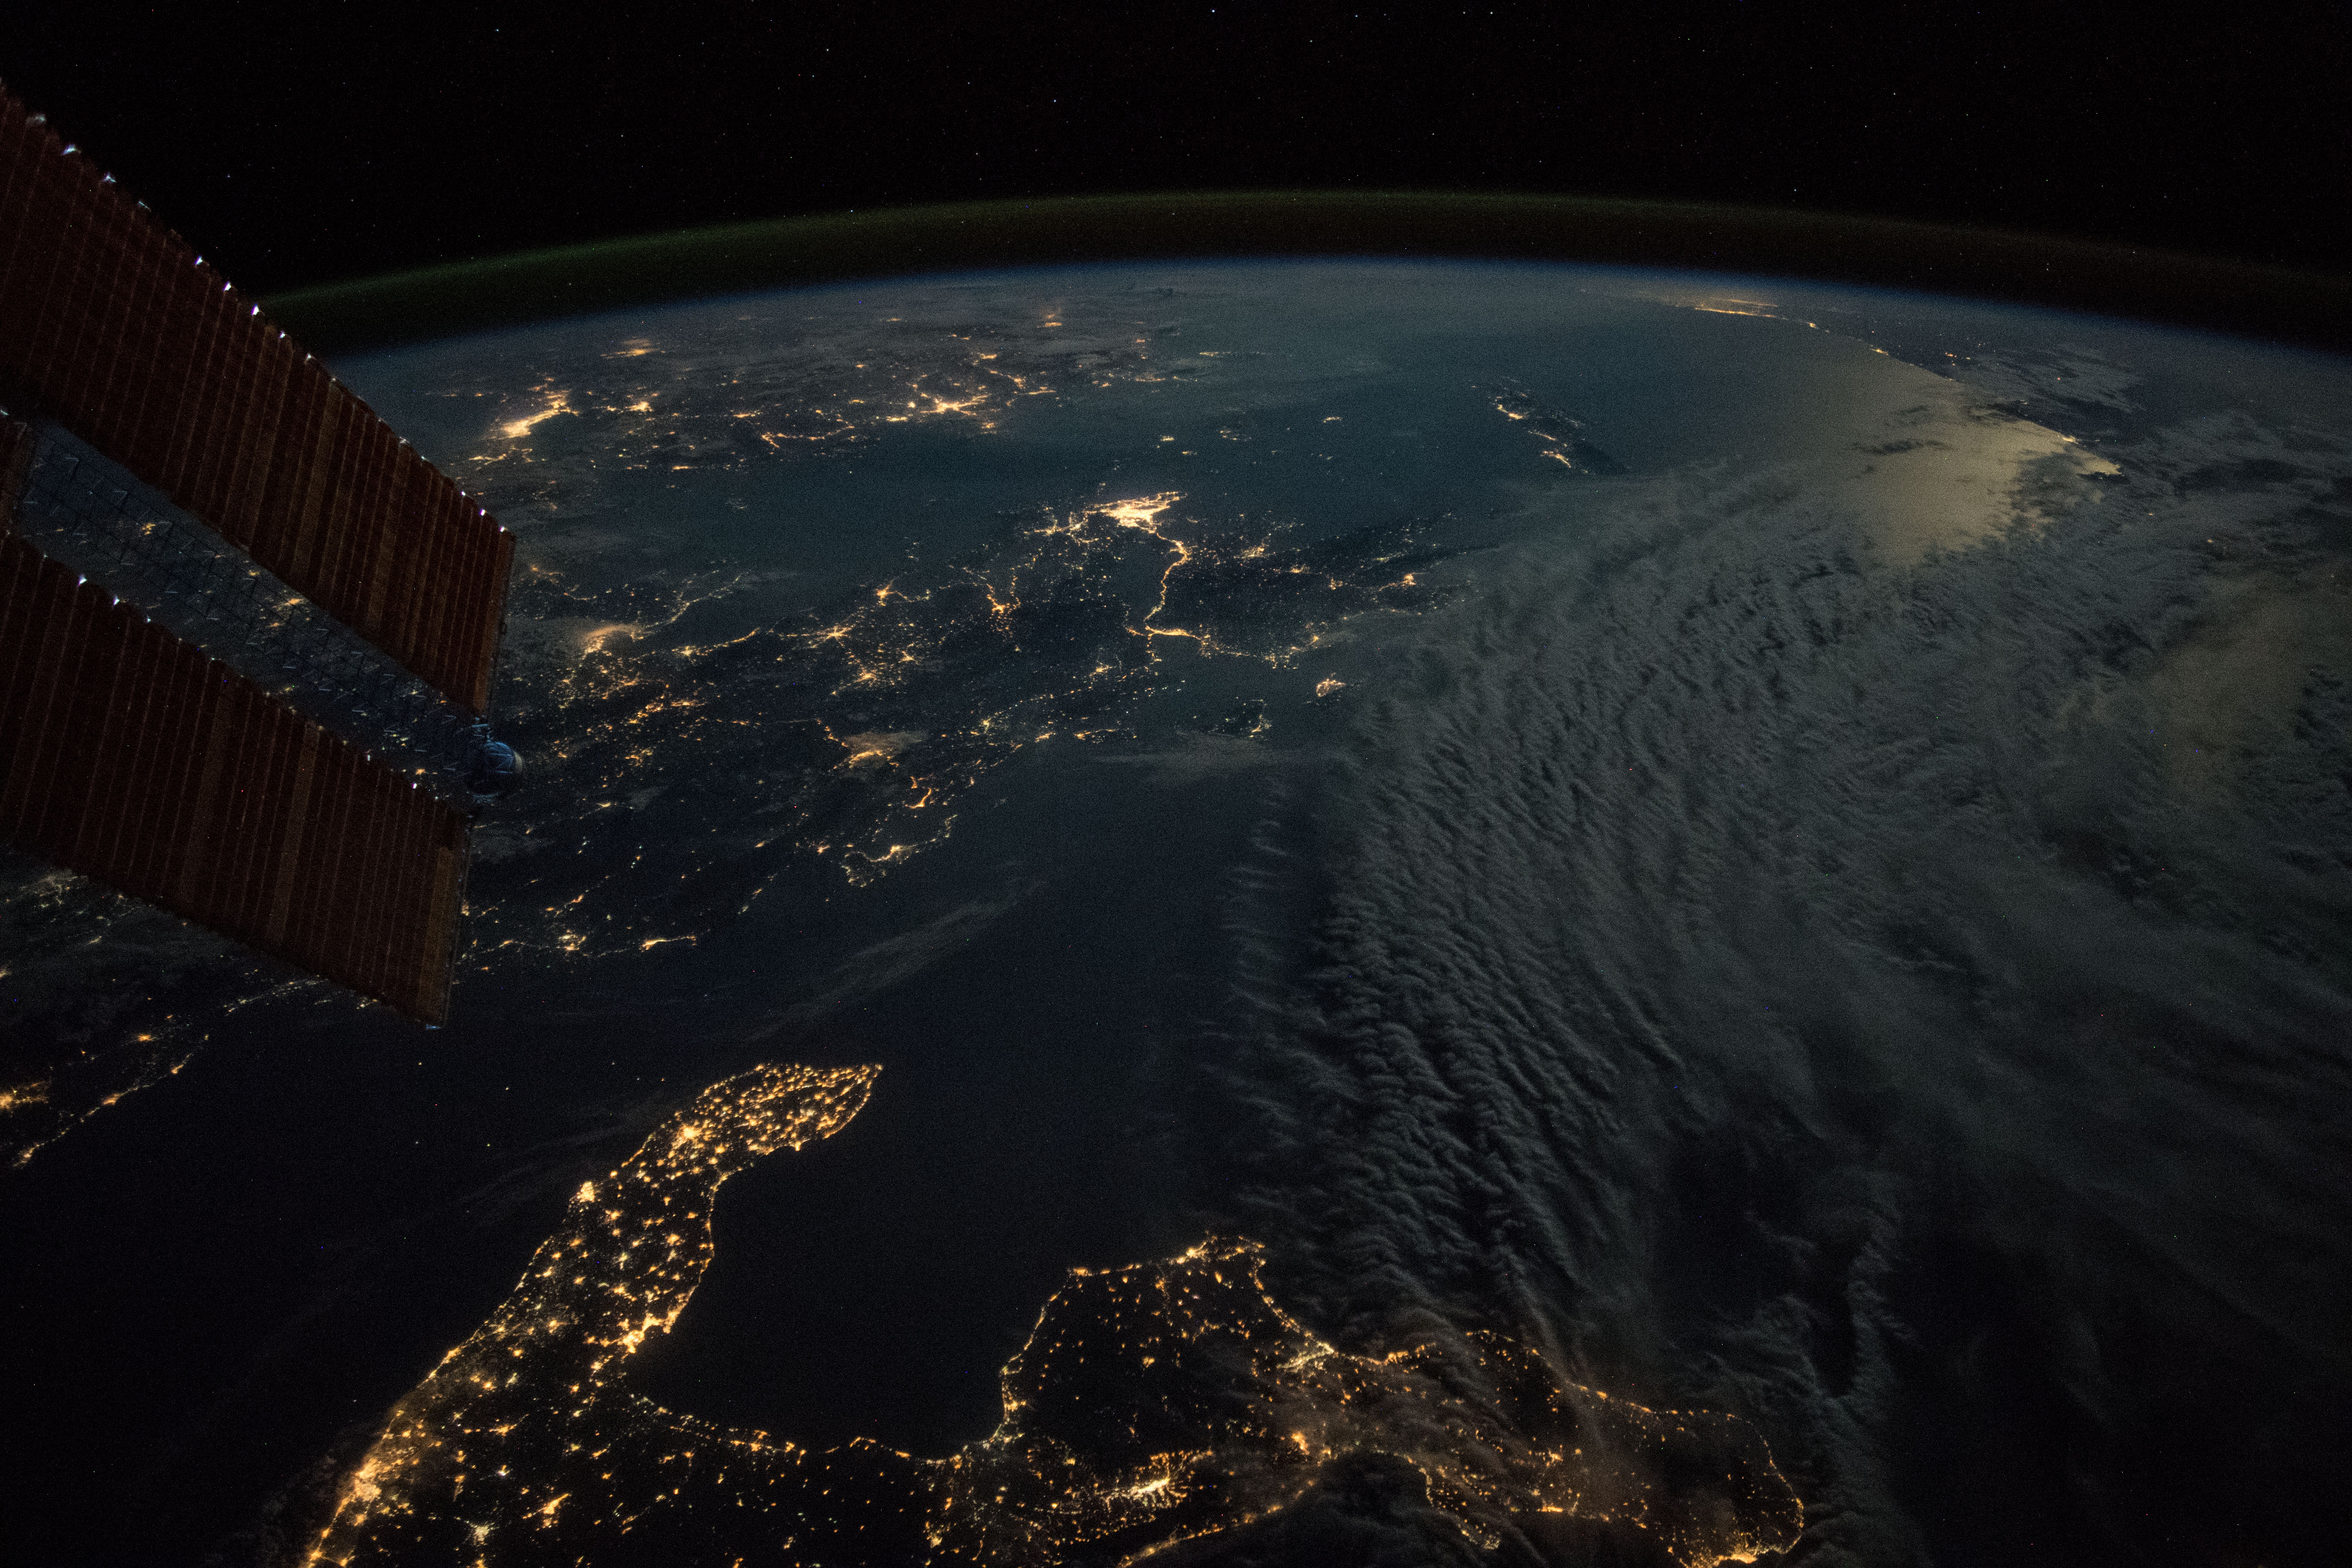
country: ITALY
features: IONIAN SEA, MEDITERRANEAN SEA, TARANTO VALLEY, CROTONE CITY, CATANZATO CITY, PINDUS MOUNTAINS, ATHENS CITY, IZMIR CITY, AEGEAN SEA
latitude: 38.5
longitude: 20.2
